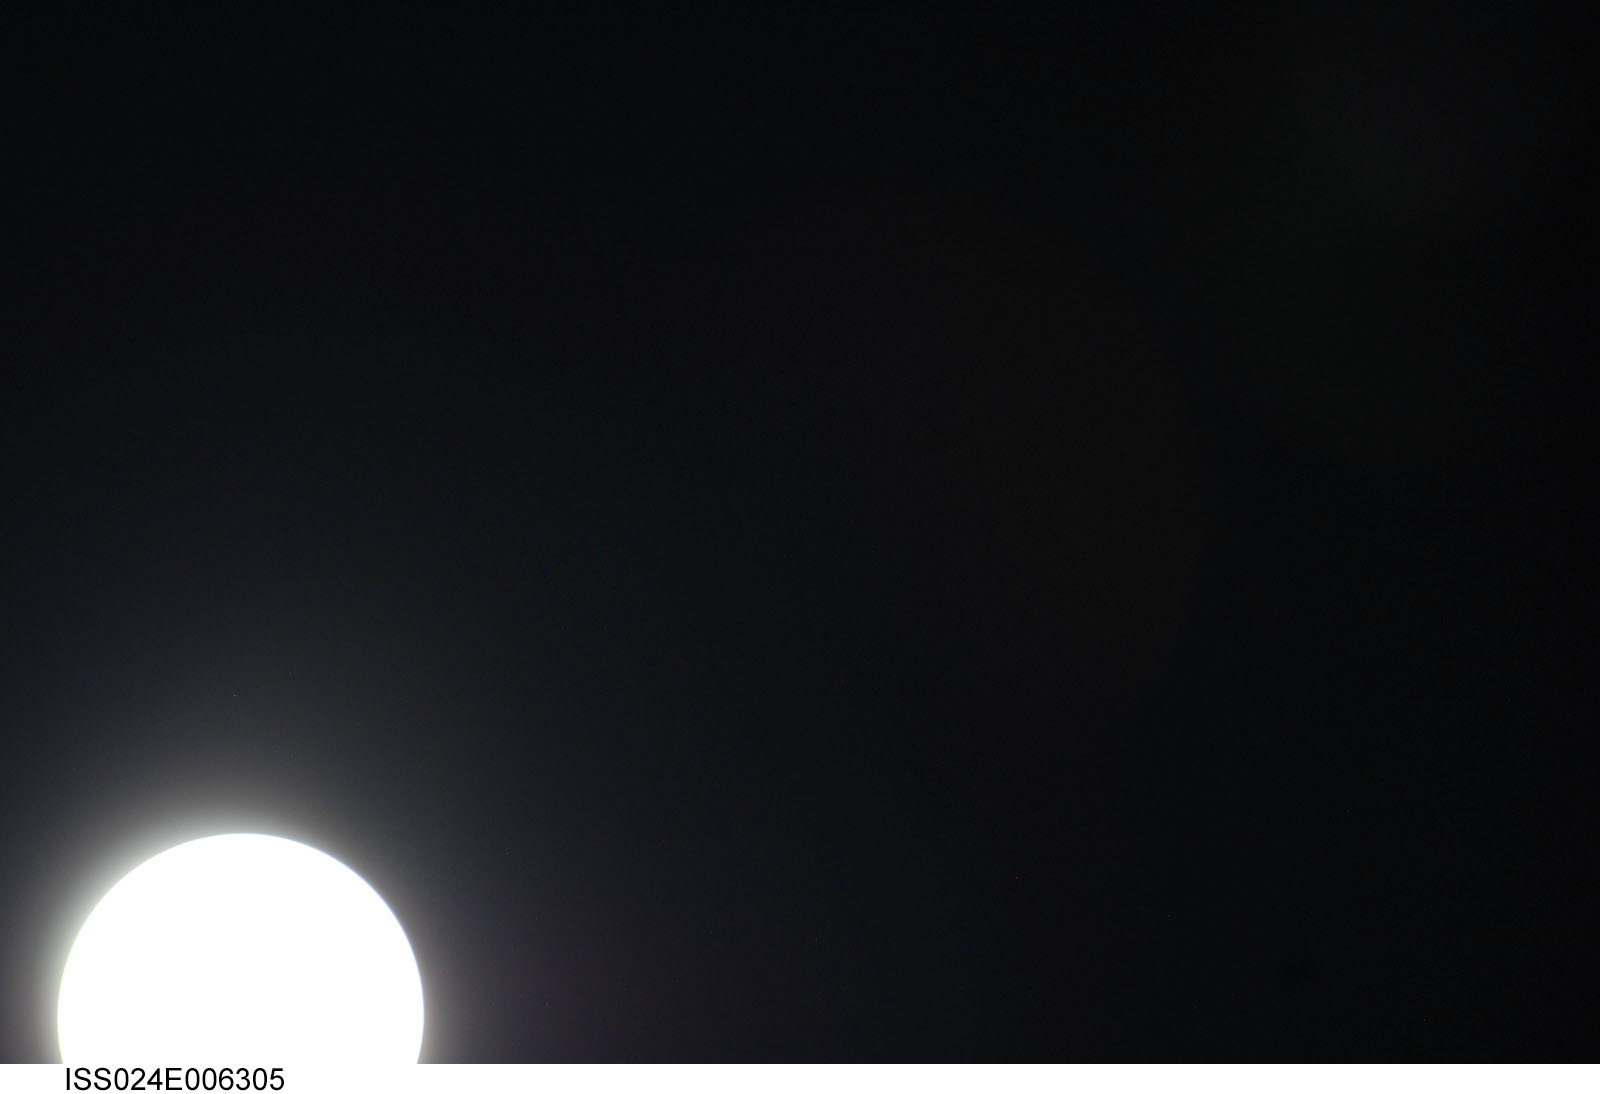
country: PACIFIC OCEAN
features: PAN-SOLAR DISK
